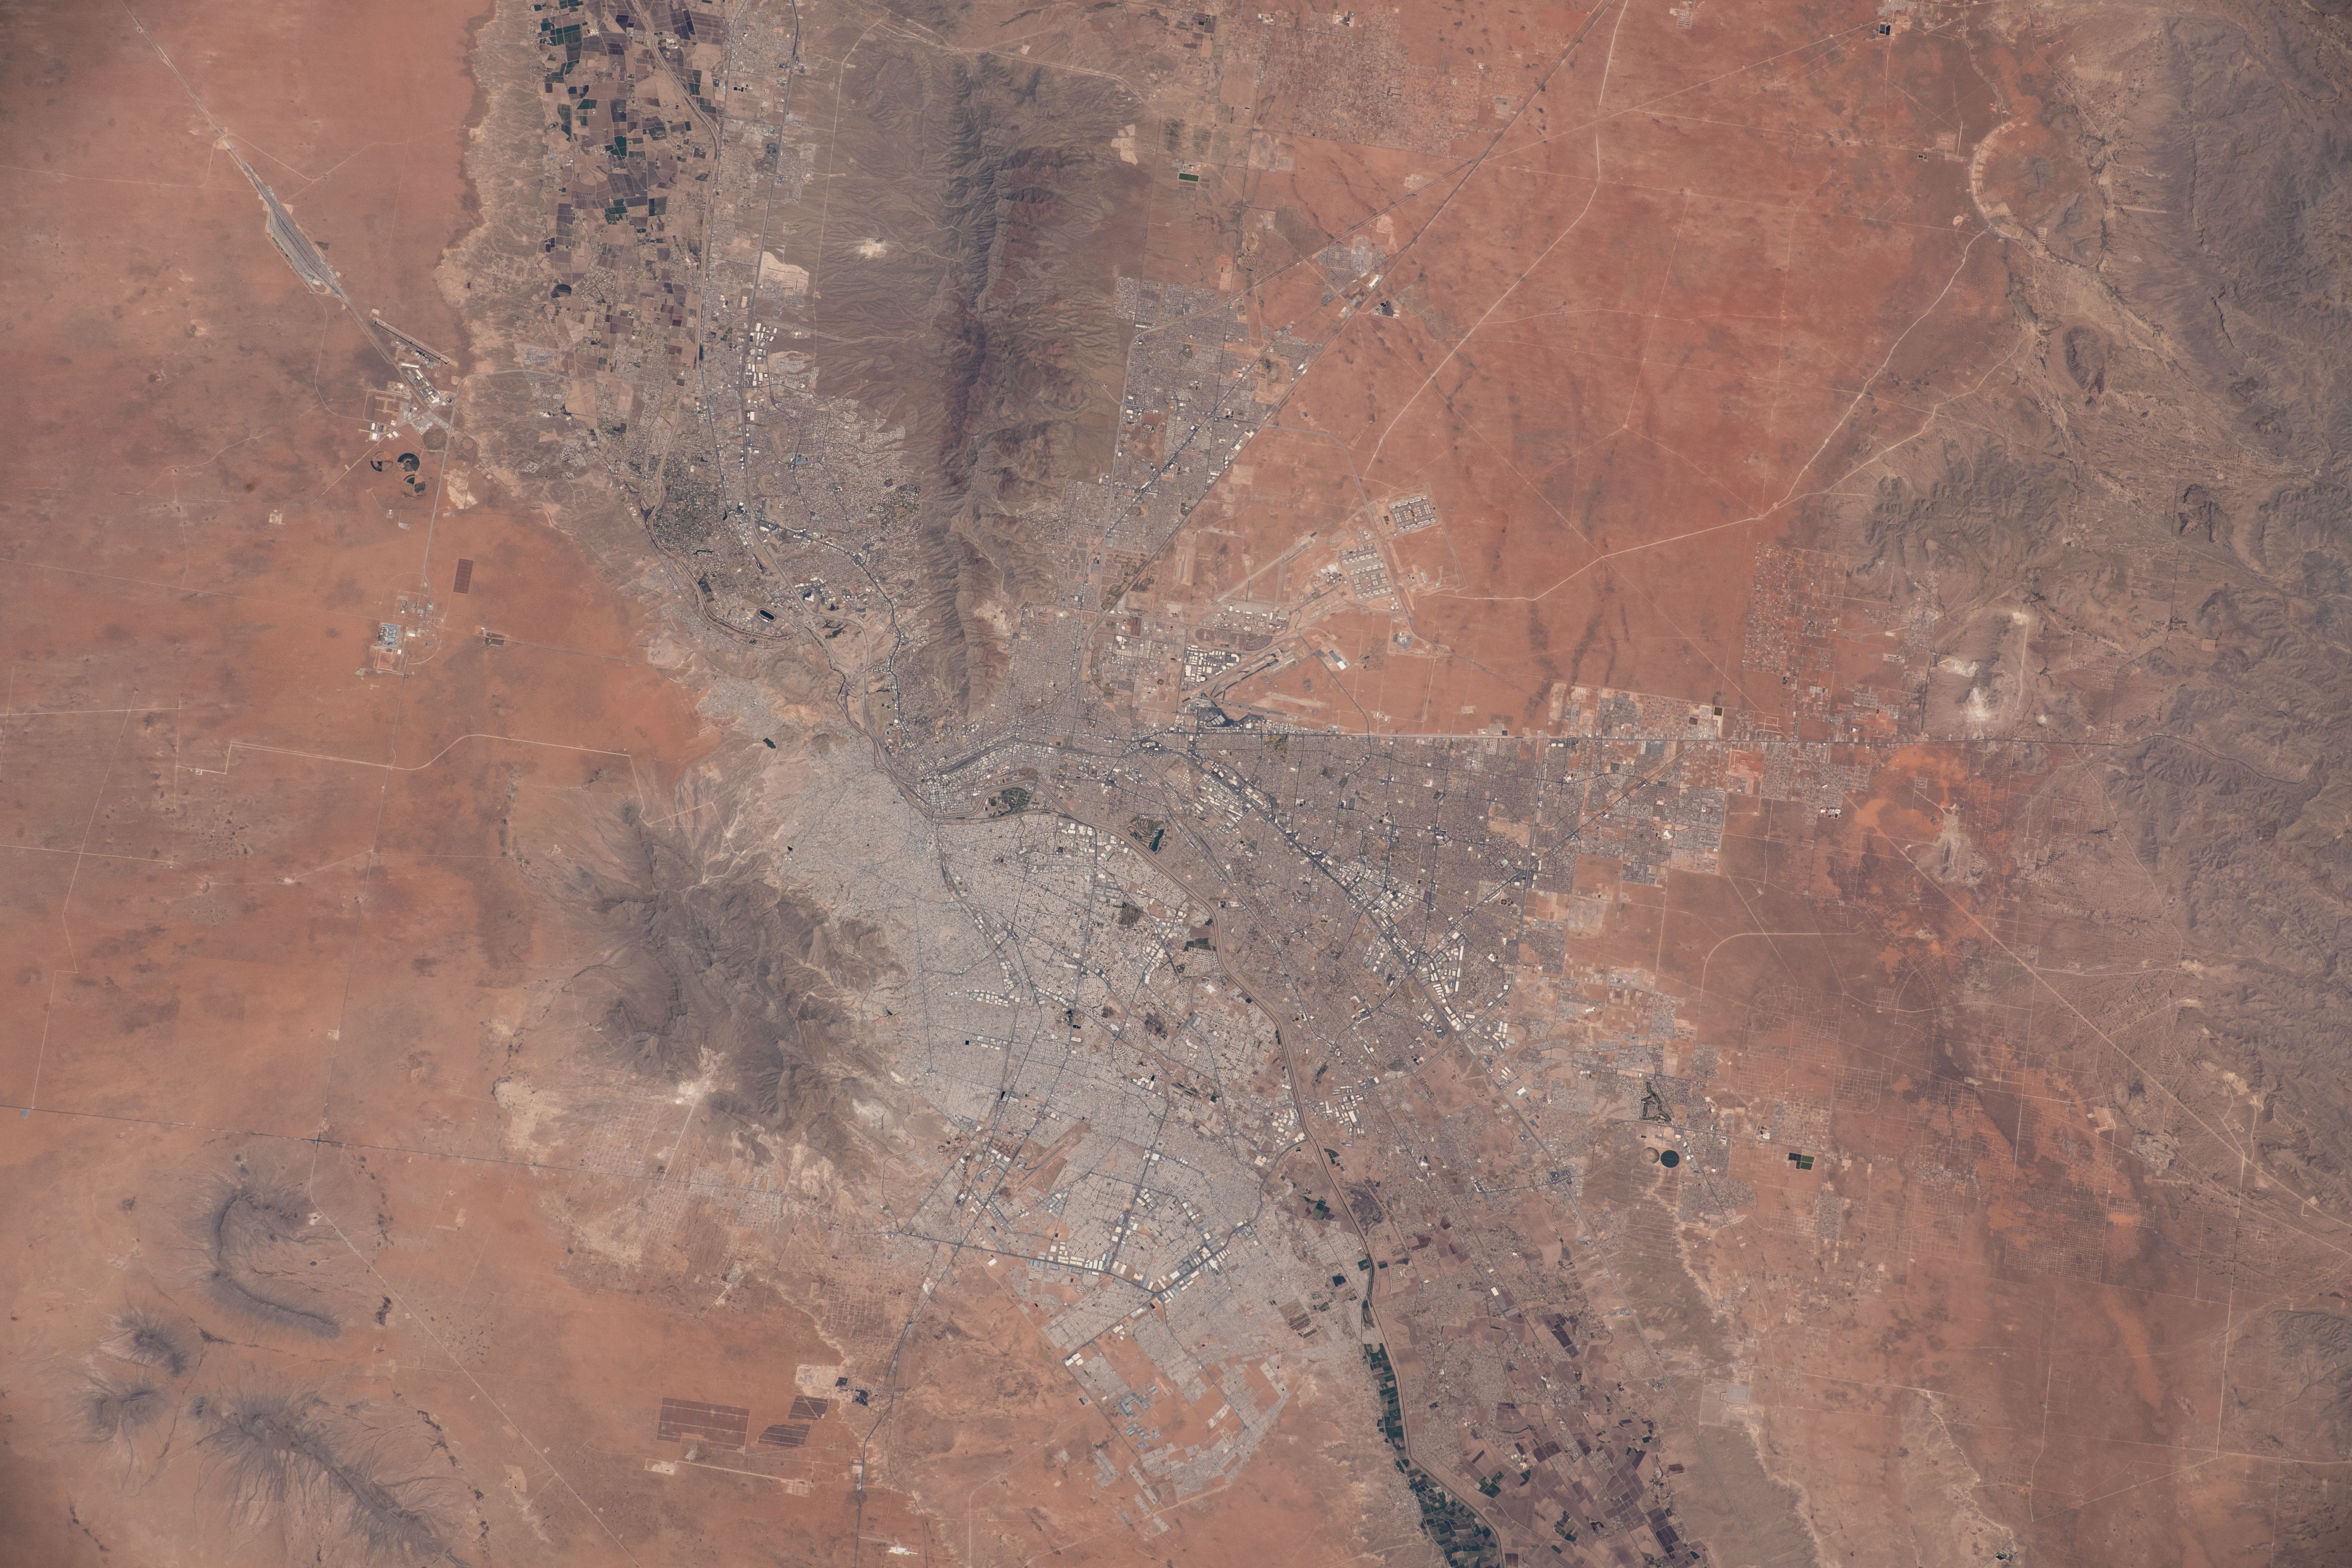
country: USA-TEXAS
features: RIO GRANDE,EL PASO INTERNATIONAL AIRPORT,FRANKLIN MOUNTAINS,RIO GRANDE RIVER,CIUDAD JUAREZ,EL PASO,MEXICO,FORT BLISS
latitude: 31.8
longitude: -106.4
